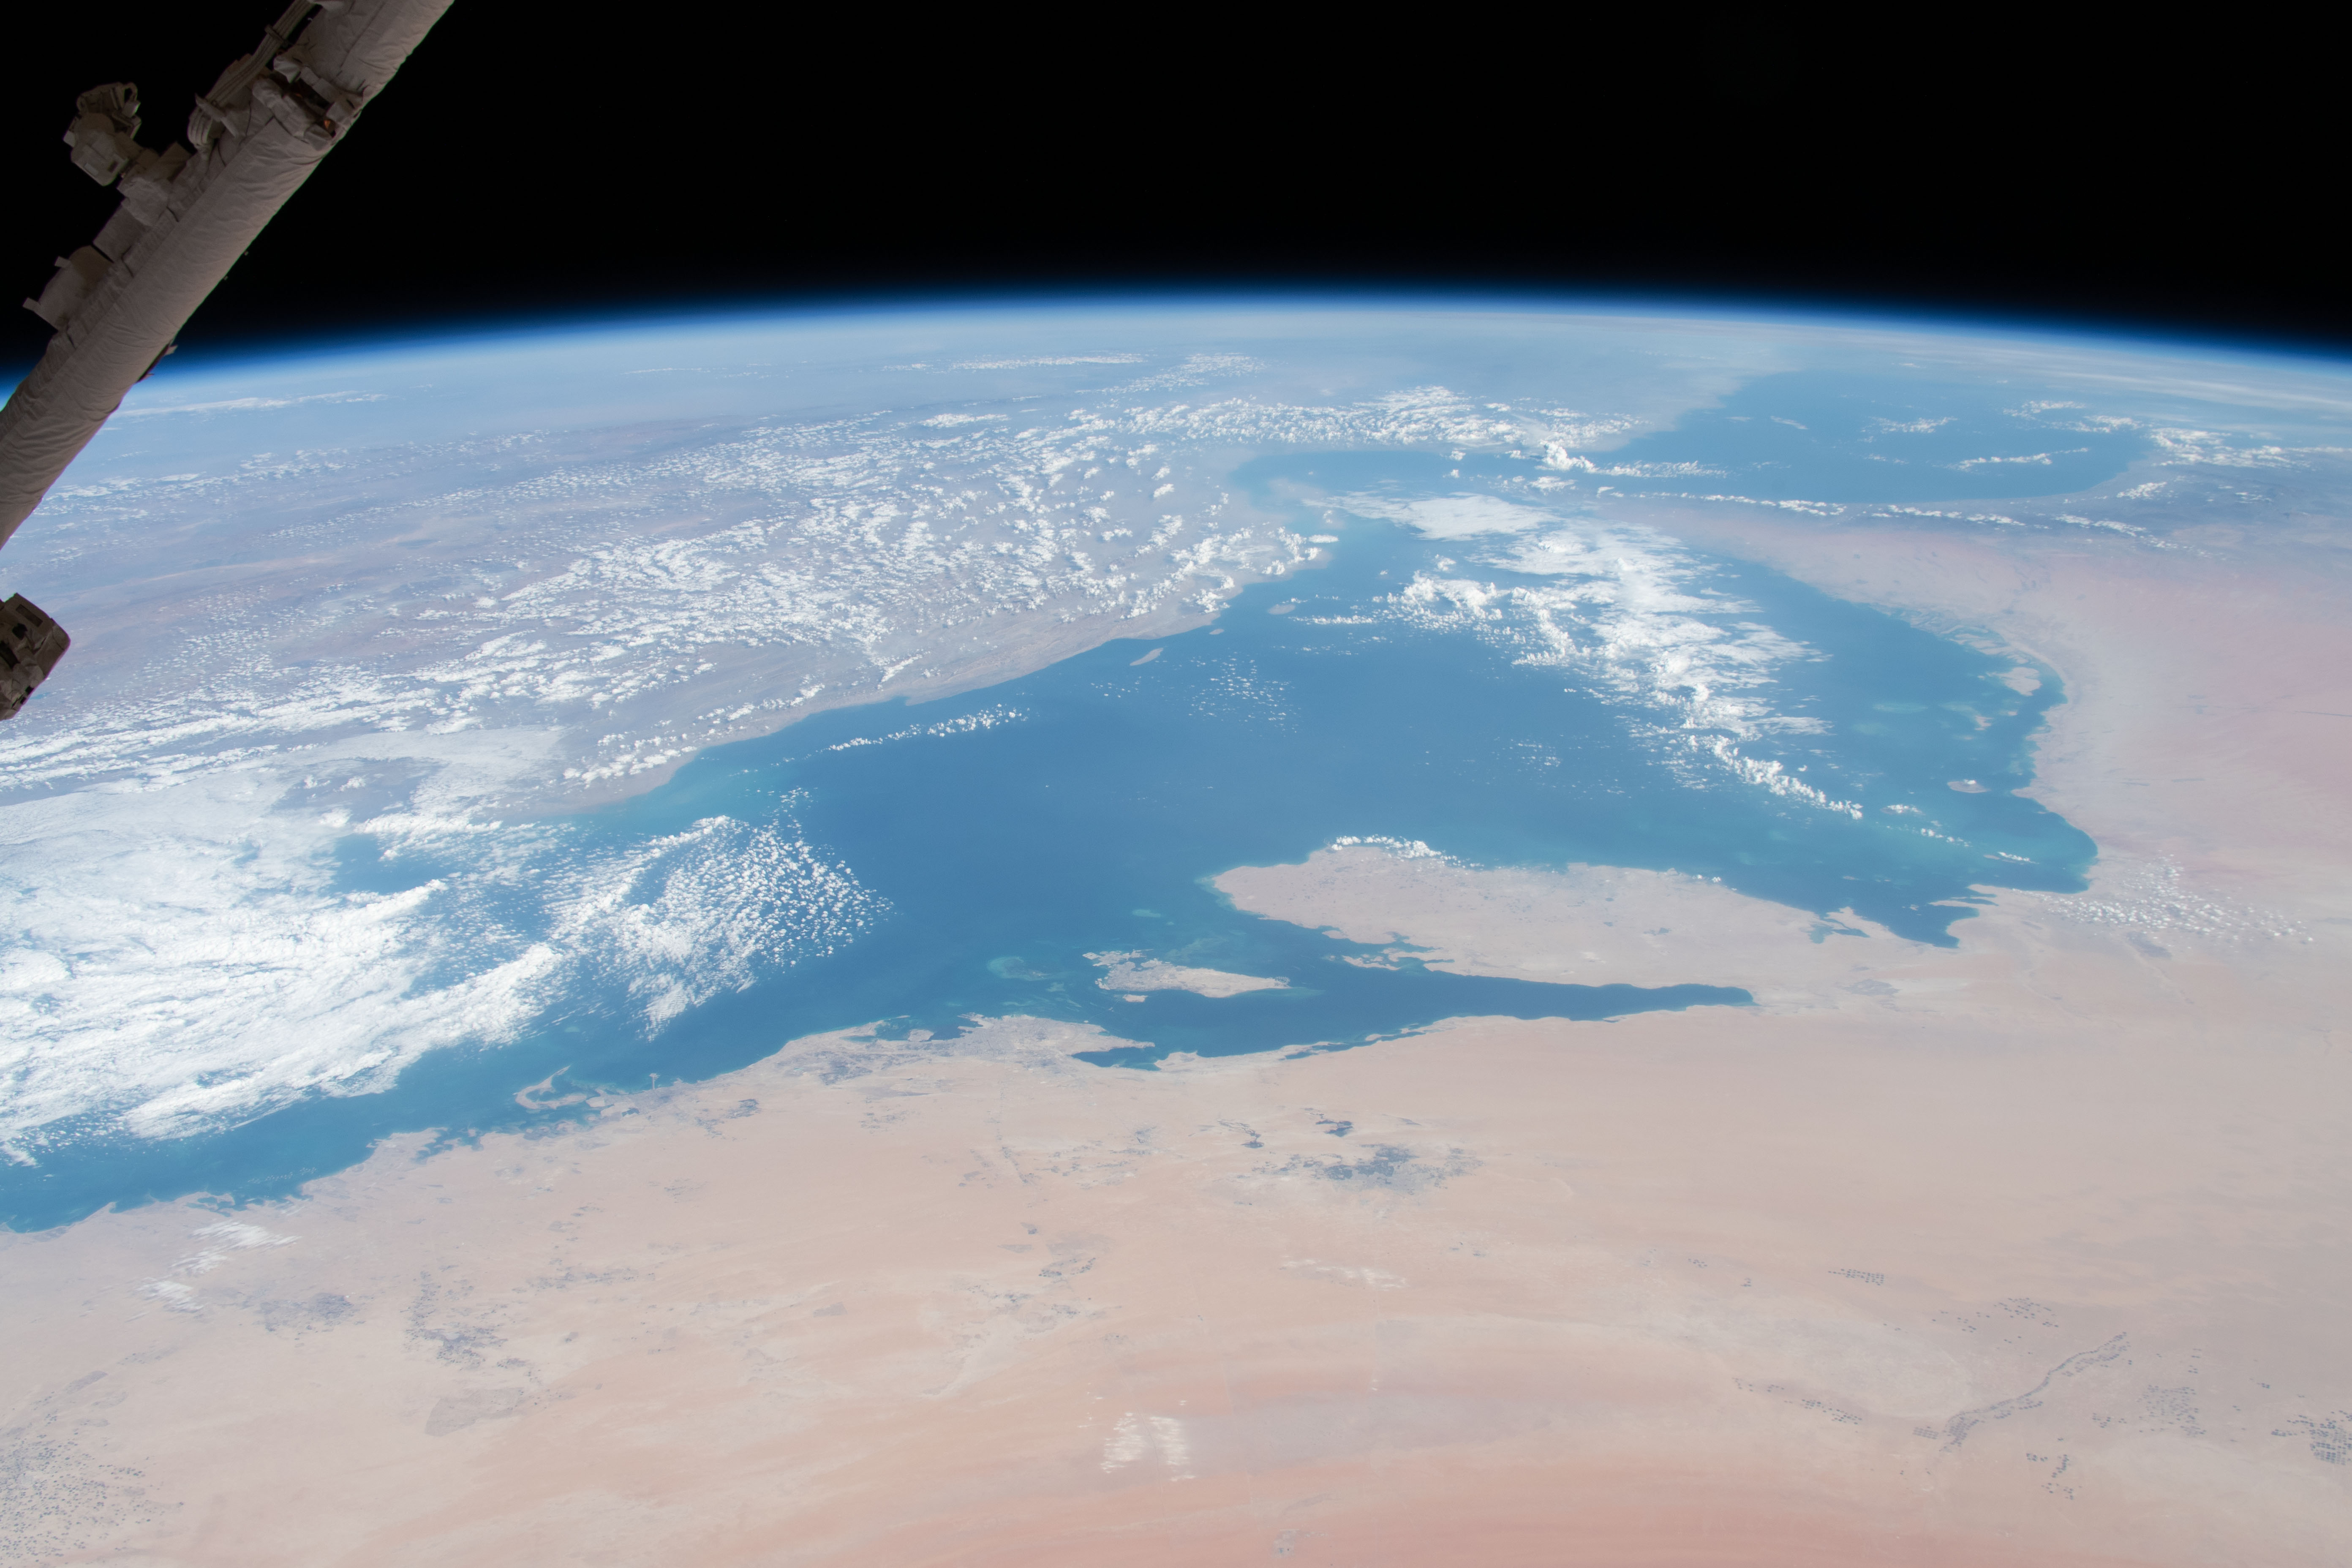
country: QATAR
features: PERSIAN GULF, UNITED ARAB EMIRATES, IRAN, QATAR, SAUDI ARABIA
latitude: 26.0
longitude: 51.5
